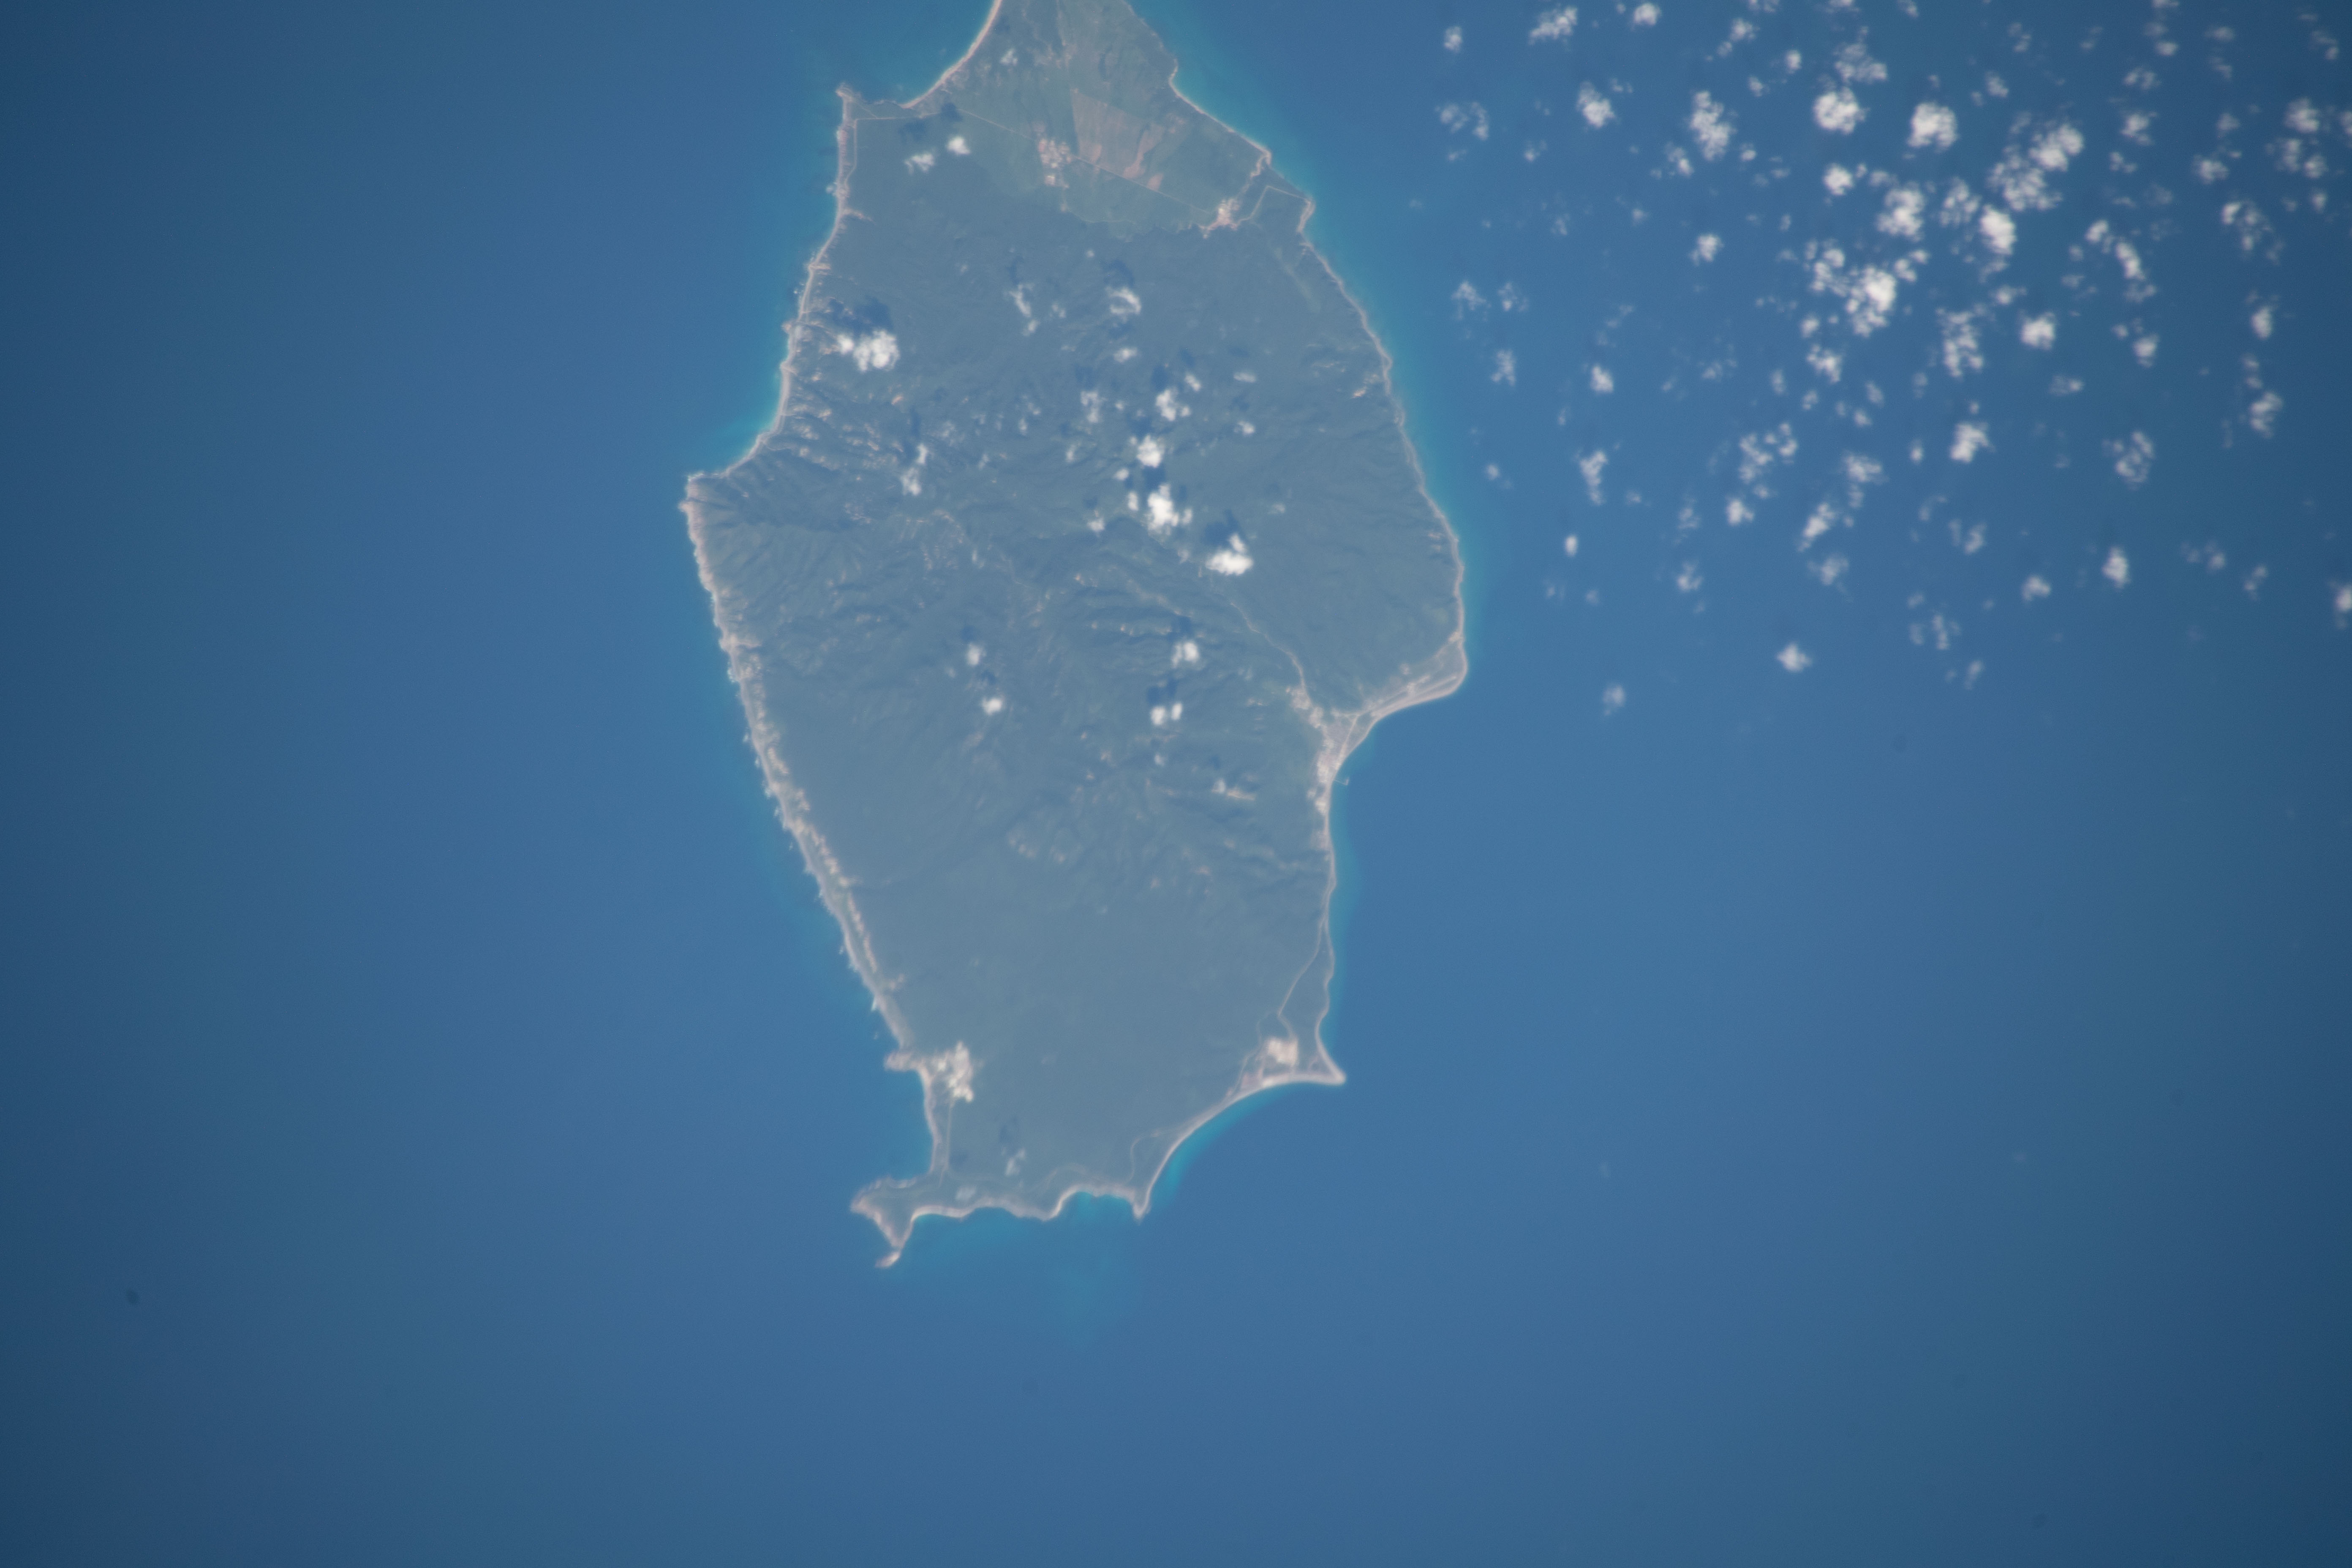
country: MEXICO
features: LAT. 21.62, LON. -106.55, ISLA MARIA MADRE, MEXICO,MEXICO, ISLA MARIA MADRE, PUERTO BALLETO, LAGUNA DEL TORO, ALTO CAPE, CAMPAMENTO MORELOS, BUGAMBILIAS,I. MARIA MADRE, PACIFIC O.
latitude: 21.6
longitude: -106.6
